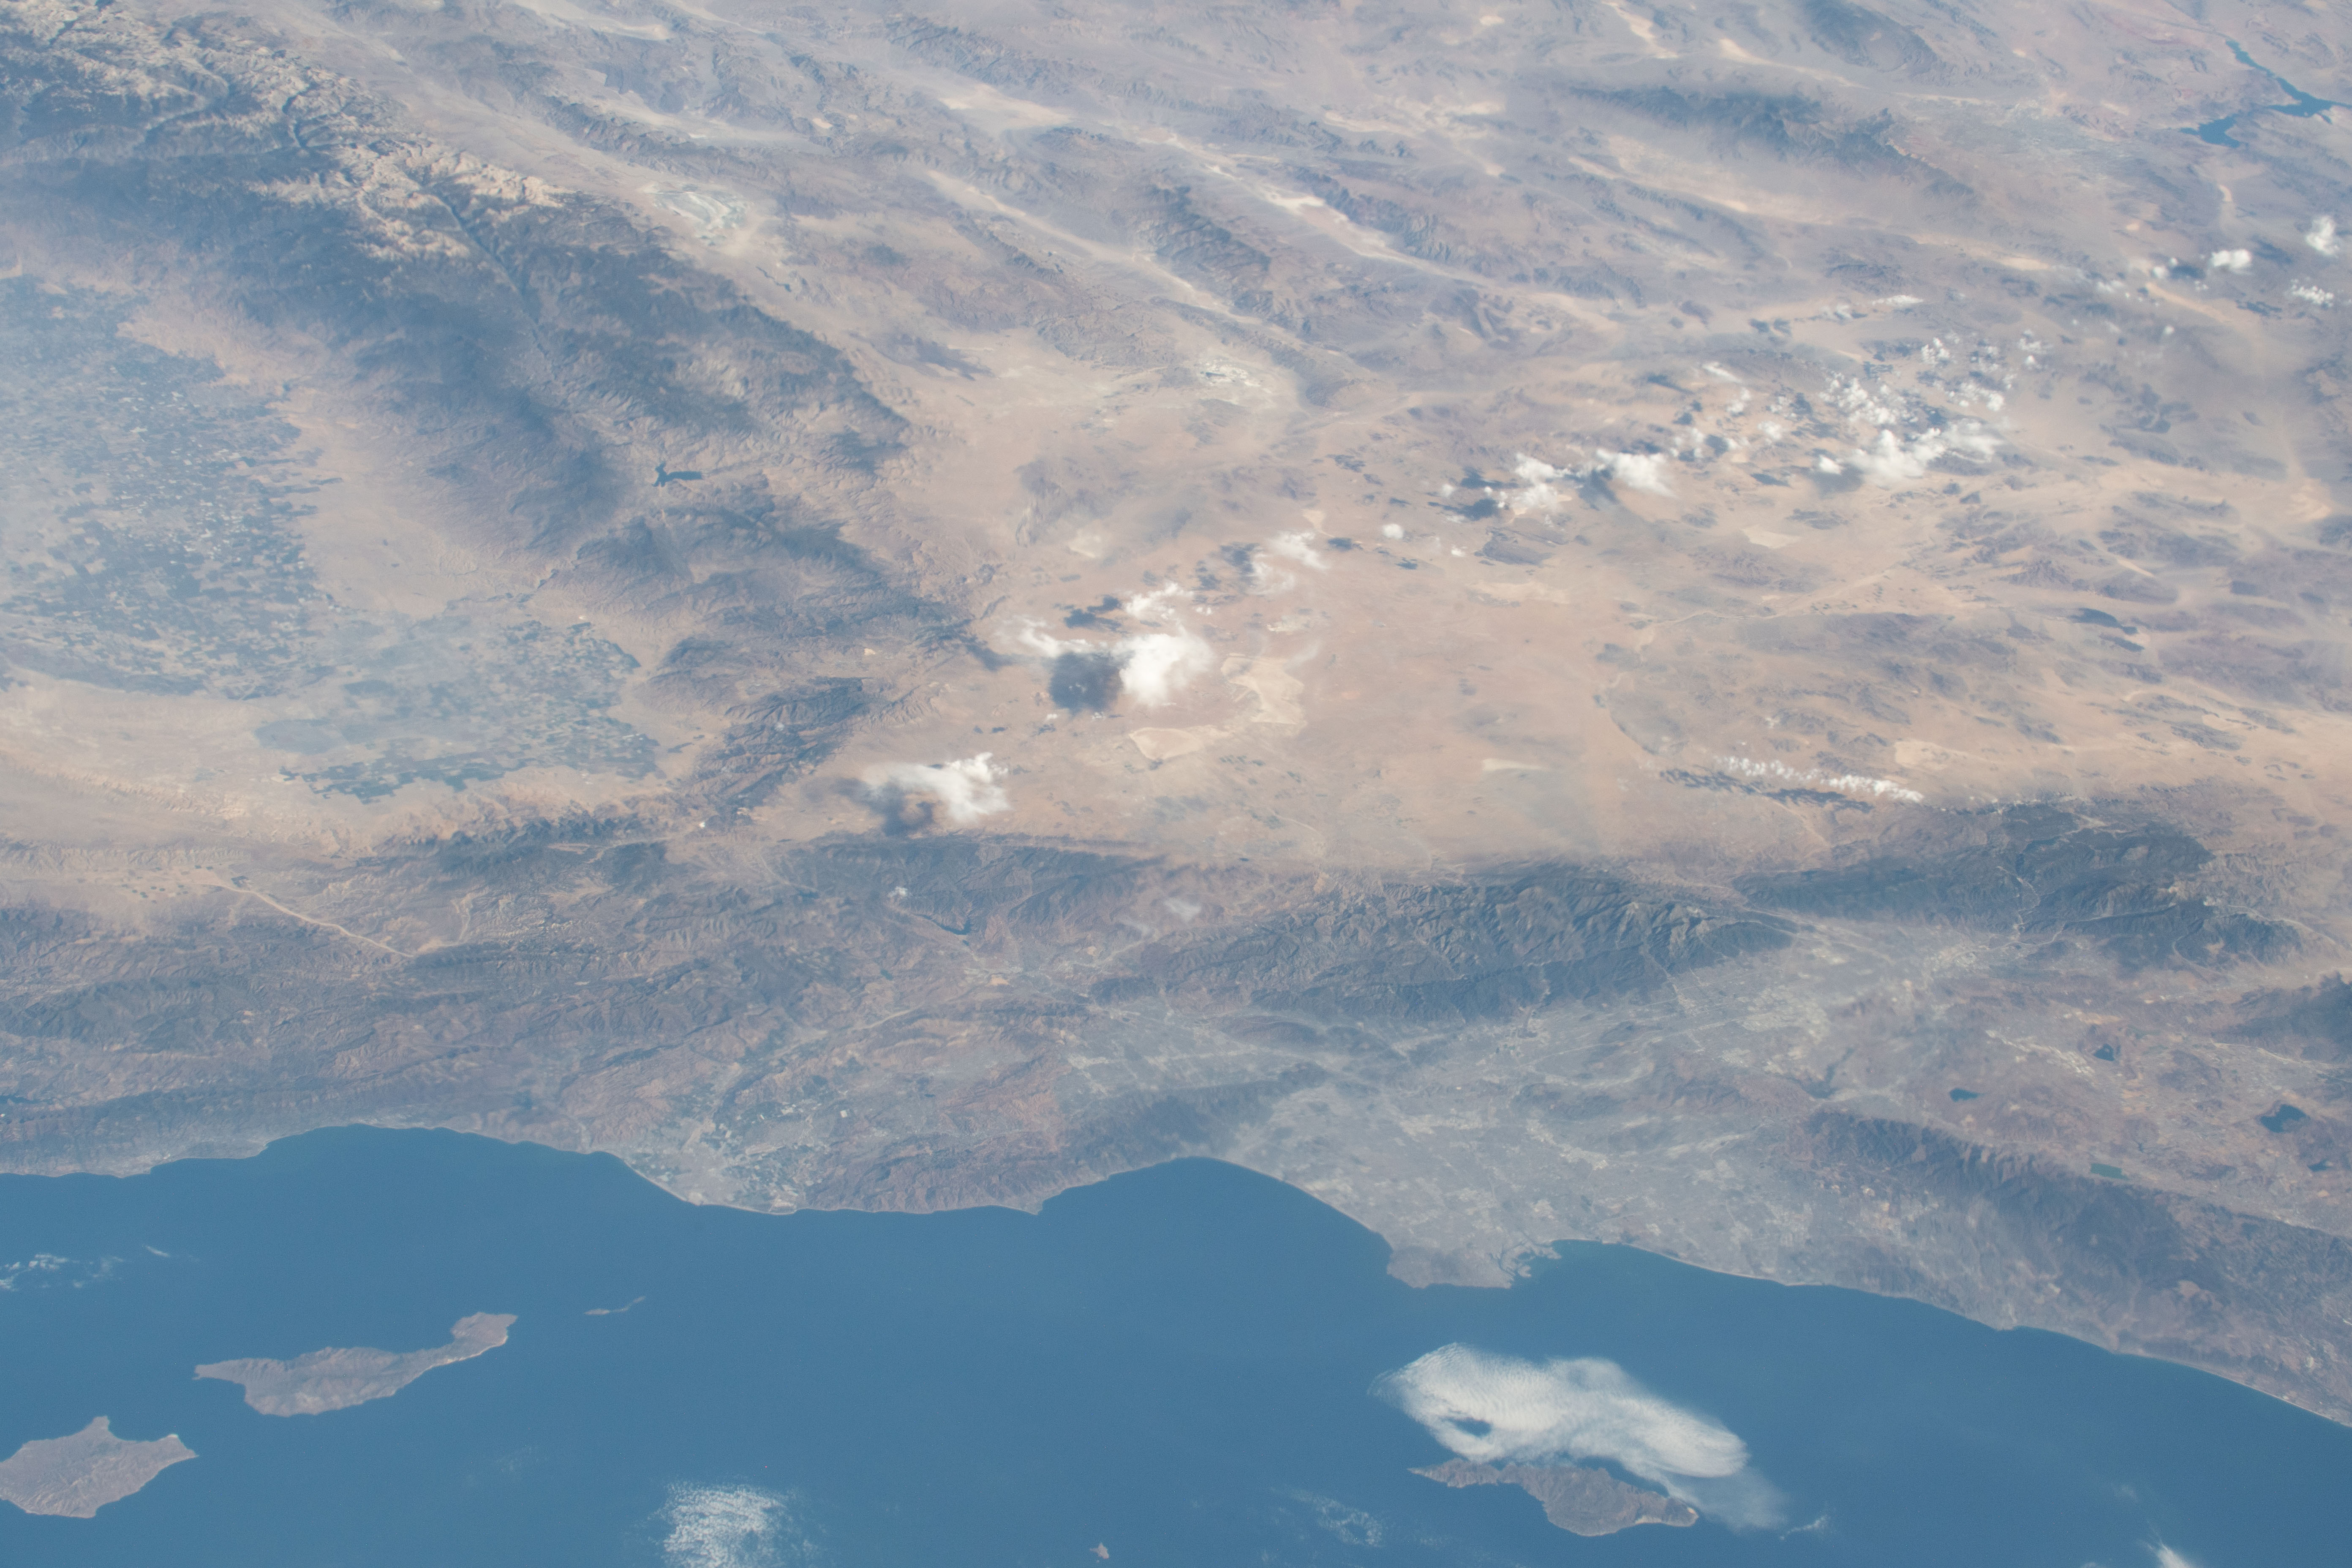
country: USA-CALIFORNIA
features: RIVERSIDE, ANGELES NATIONAL FOREST, SAN BERNARDINO NATIONAL FOREST, LOS ANGELES
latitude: 34.5
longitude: -118.0
